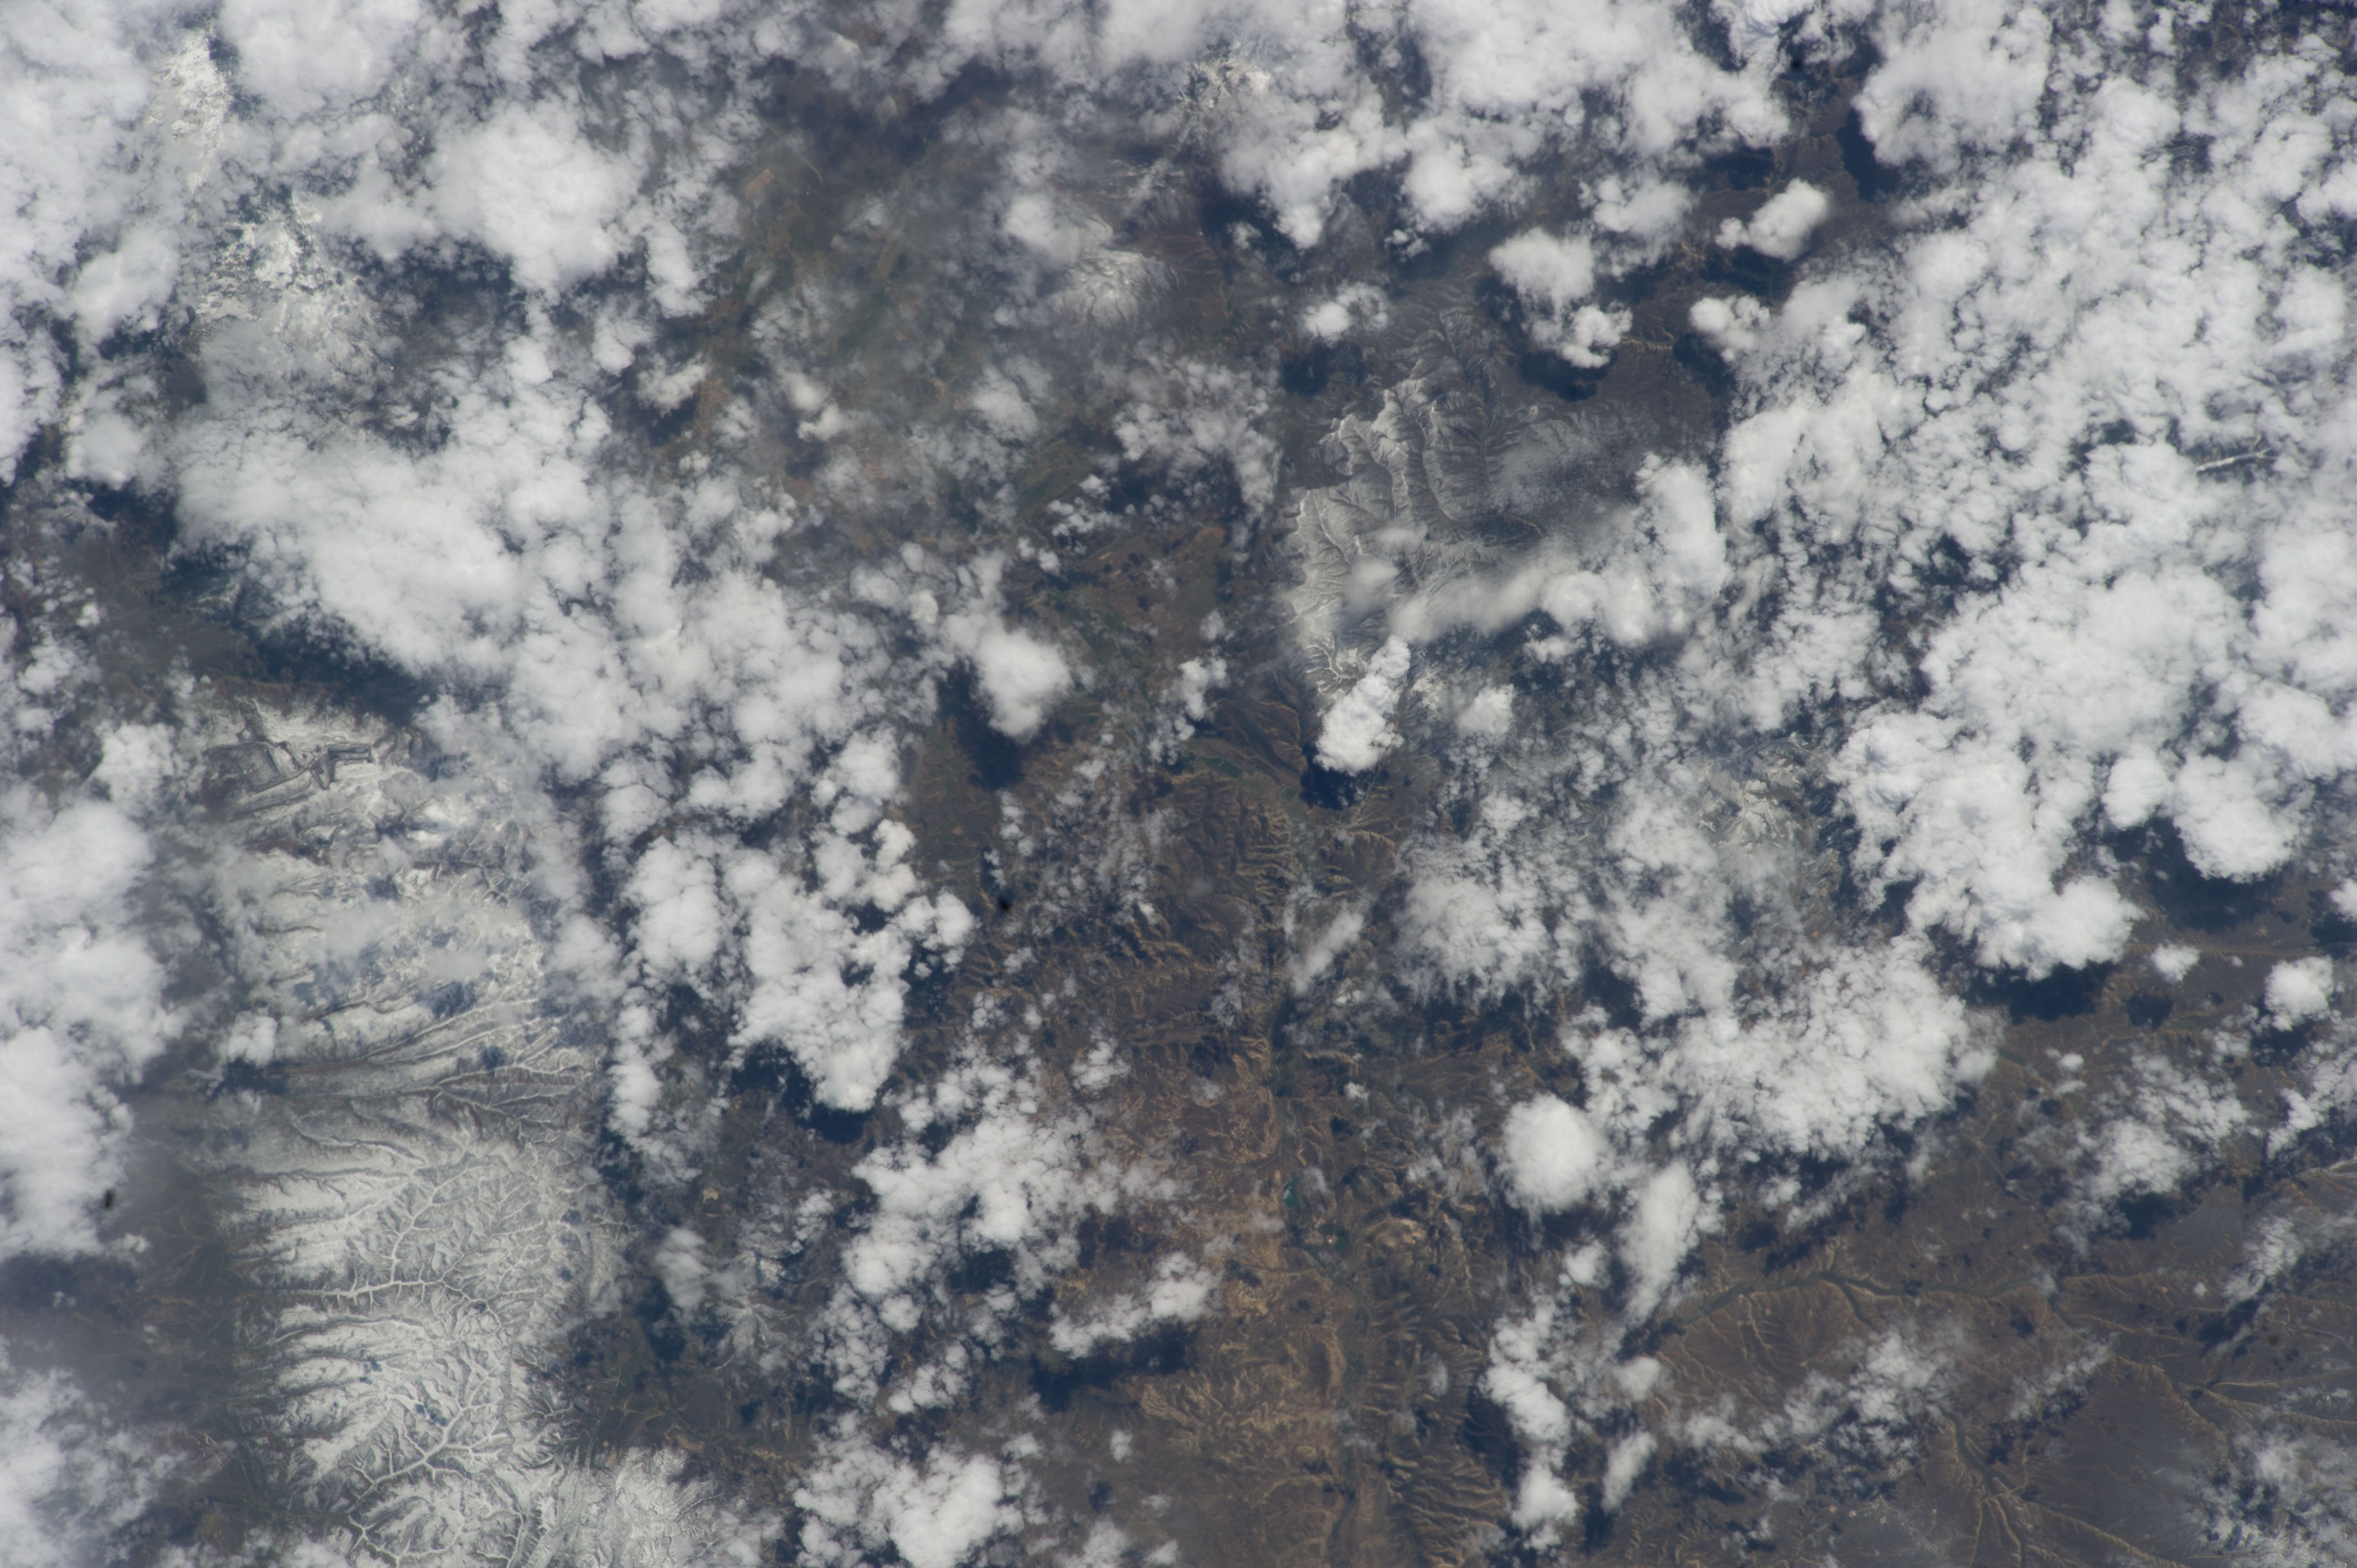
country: USA-COLORADO
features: WHITE RIVER VALLEY DRAINAGE, MTS., SNOW
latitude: 40.1
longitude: -108.0
